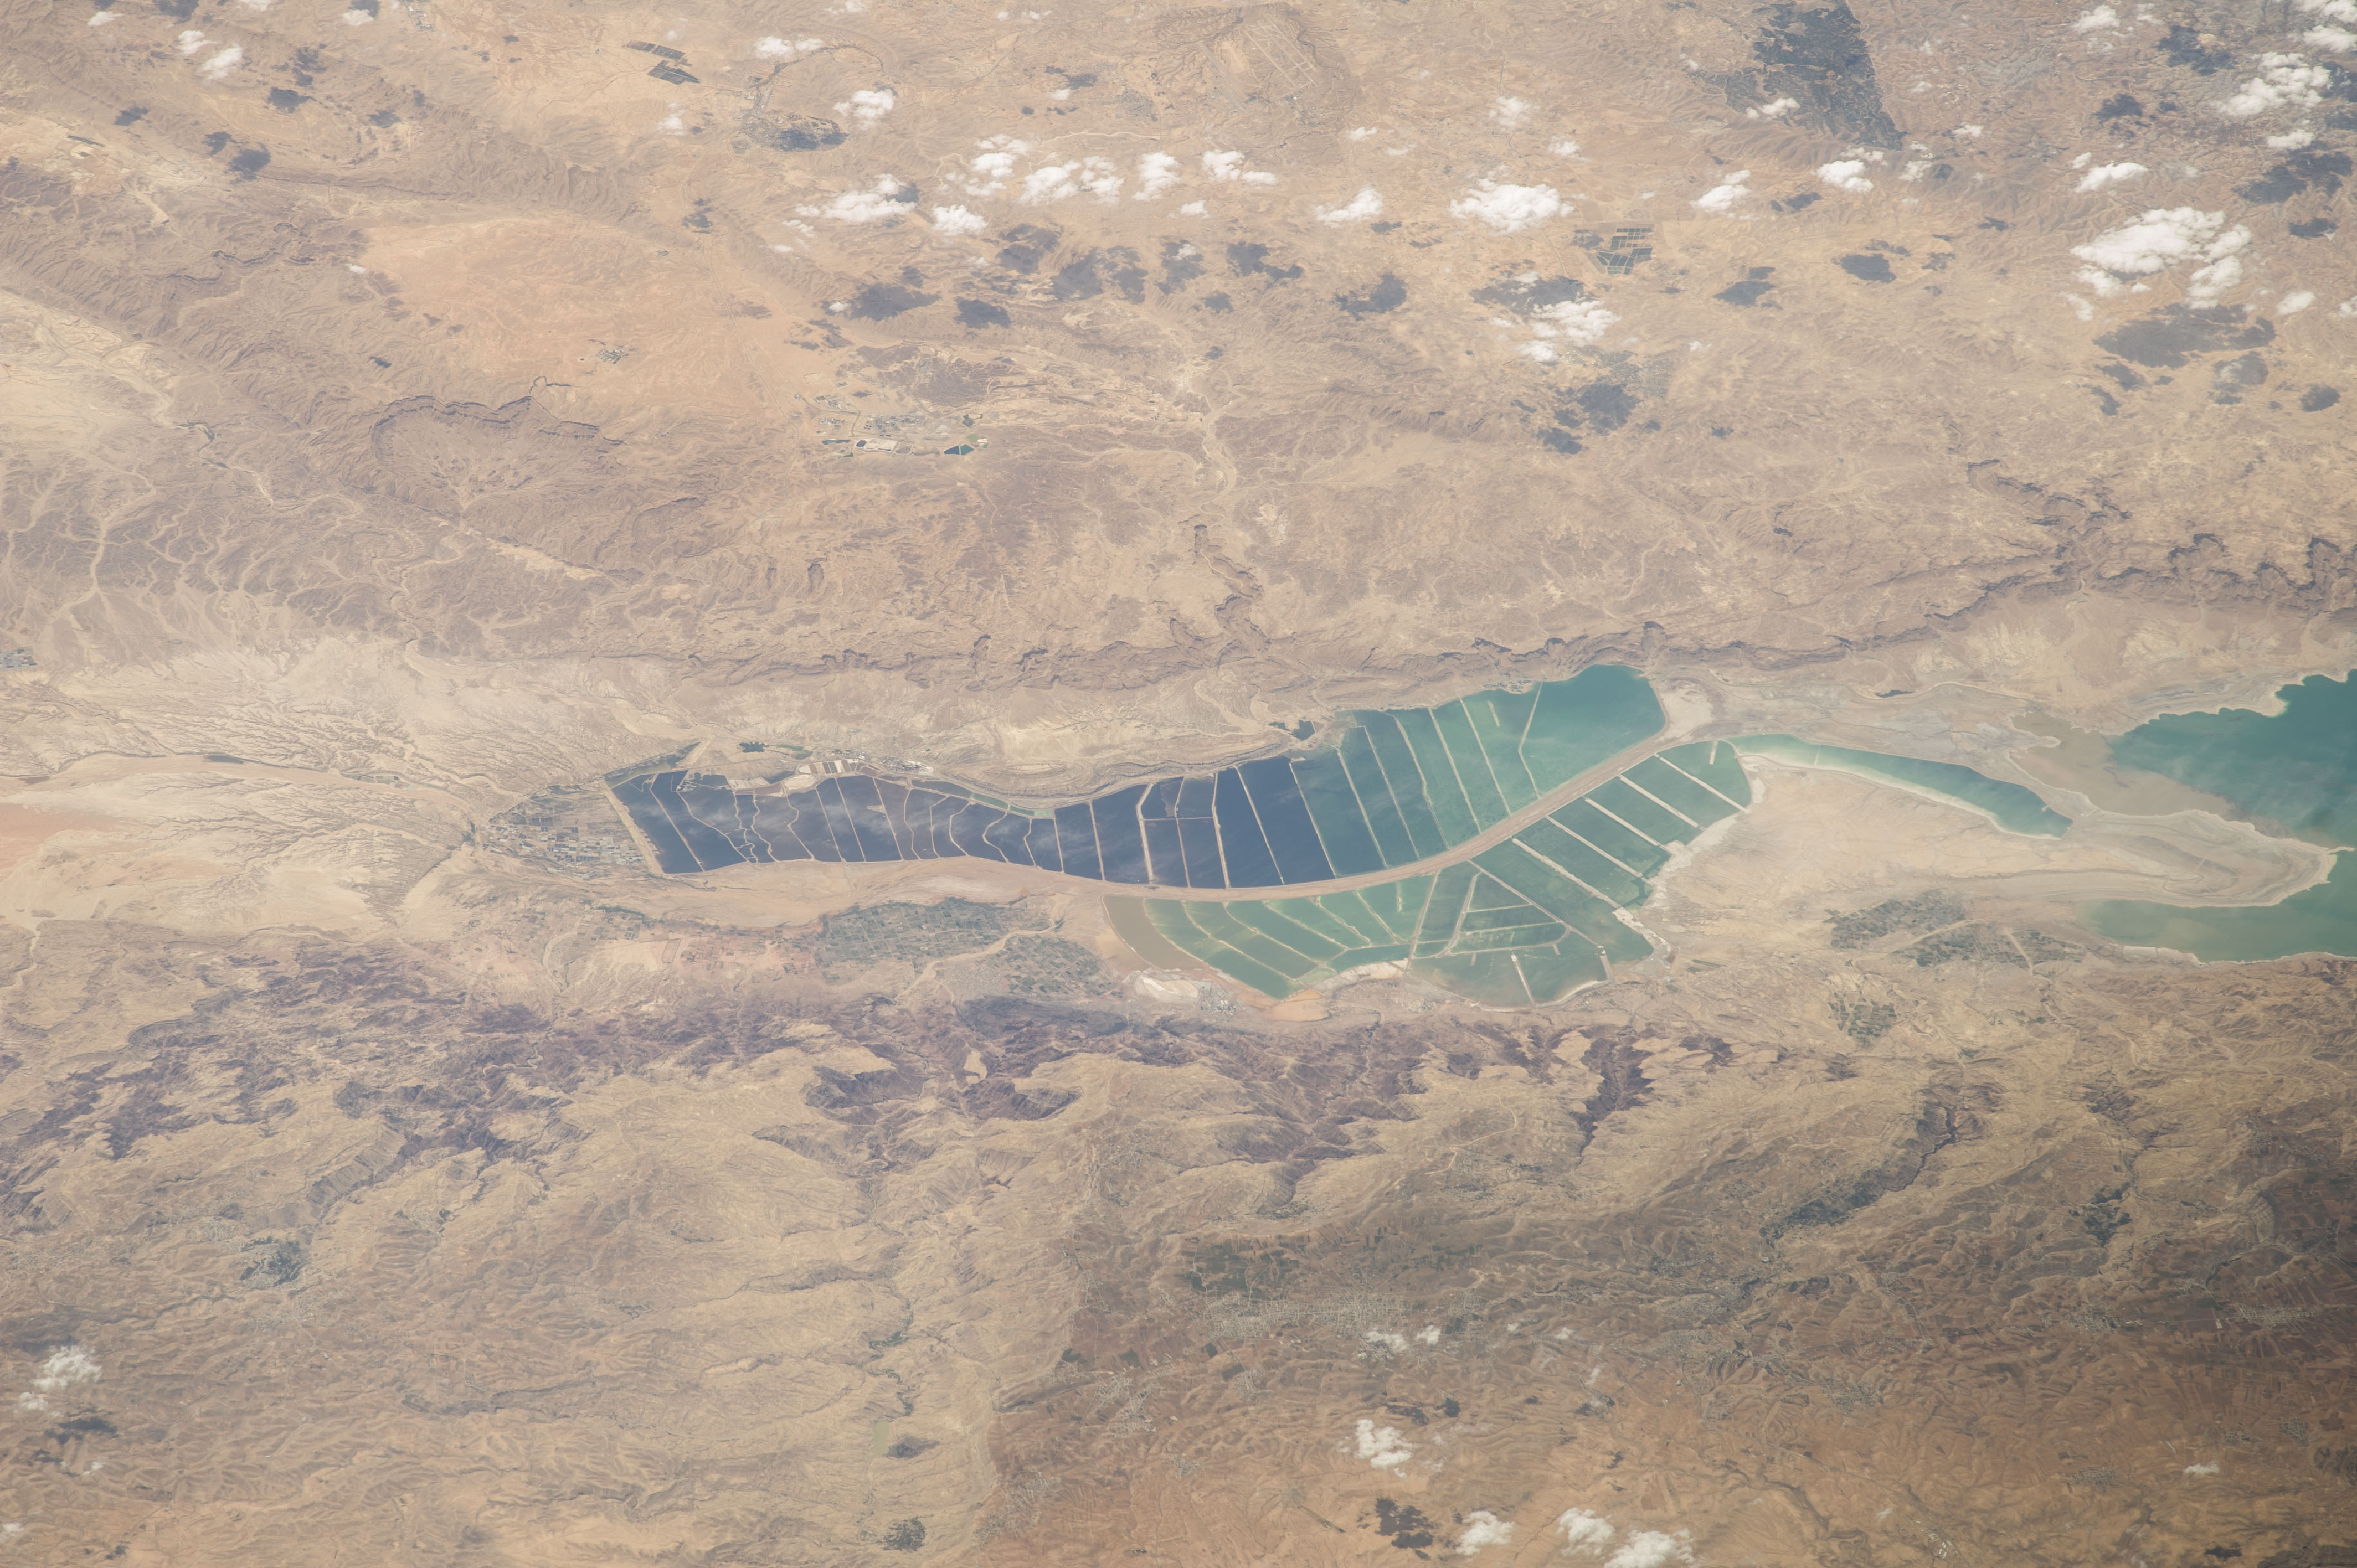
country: ISRAEL
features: NEVE ZOHAR, DESERT, MOUNTAINS
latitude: 31.1
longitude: 35.4
